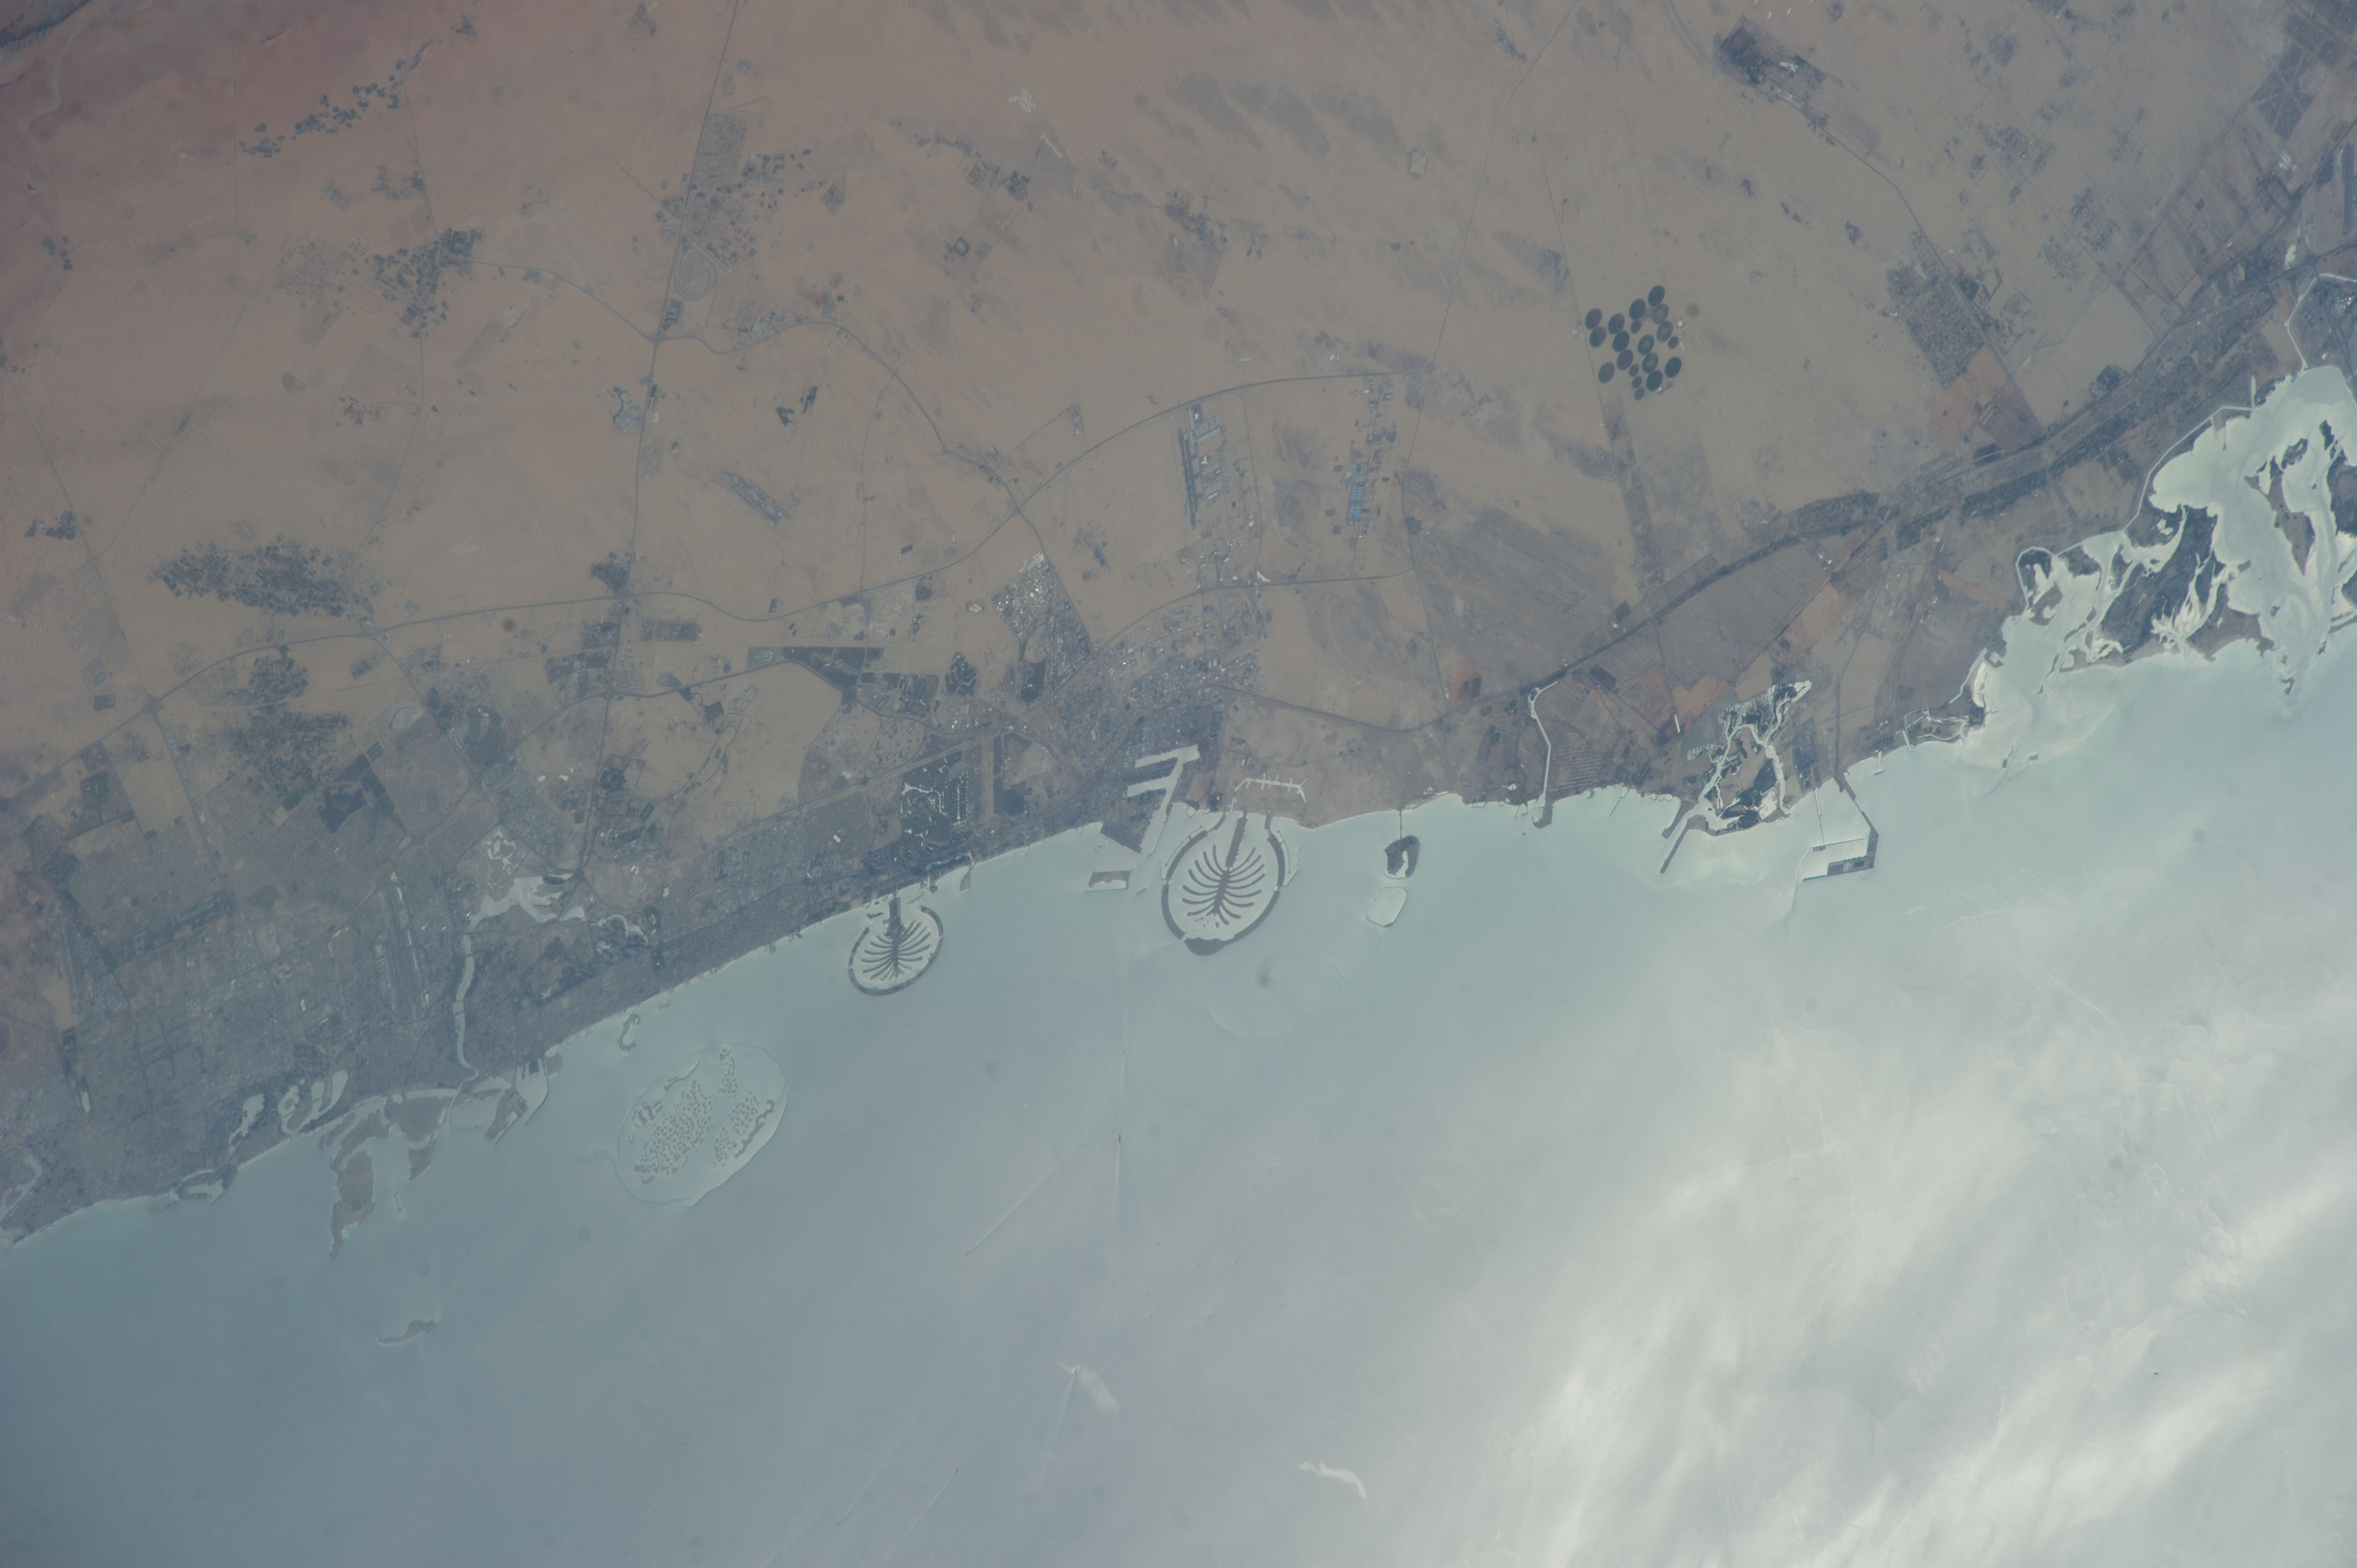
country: UNITED_ARAB_EMIRATES
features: DOWNTOWN JABEL ALI, PERSIAN GULF, DUBAI, COAST, DESERT
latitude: 25.0
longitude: 55.0
